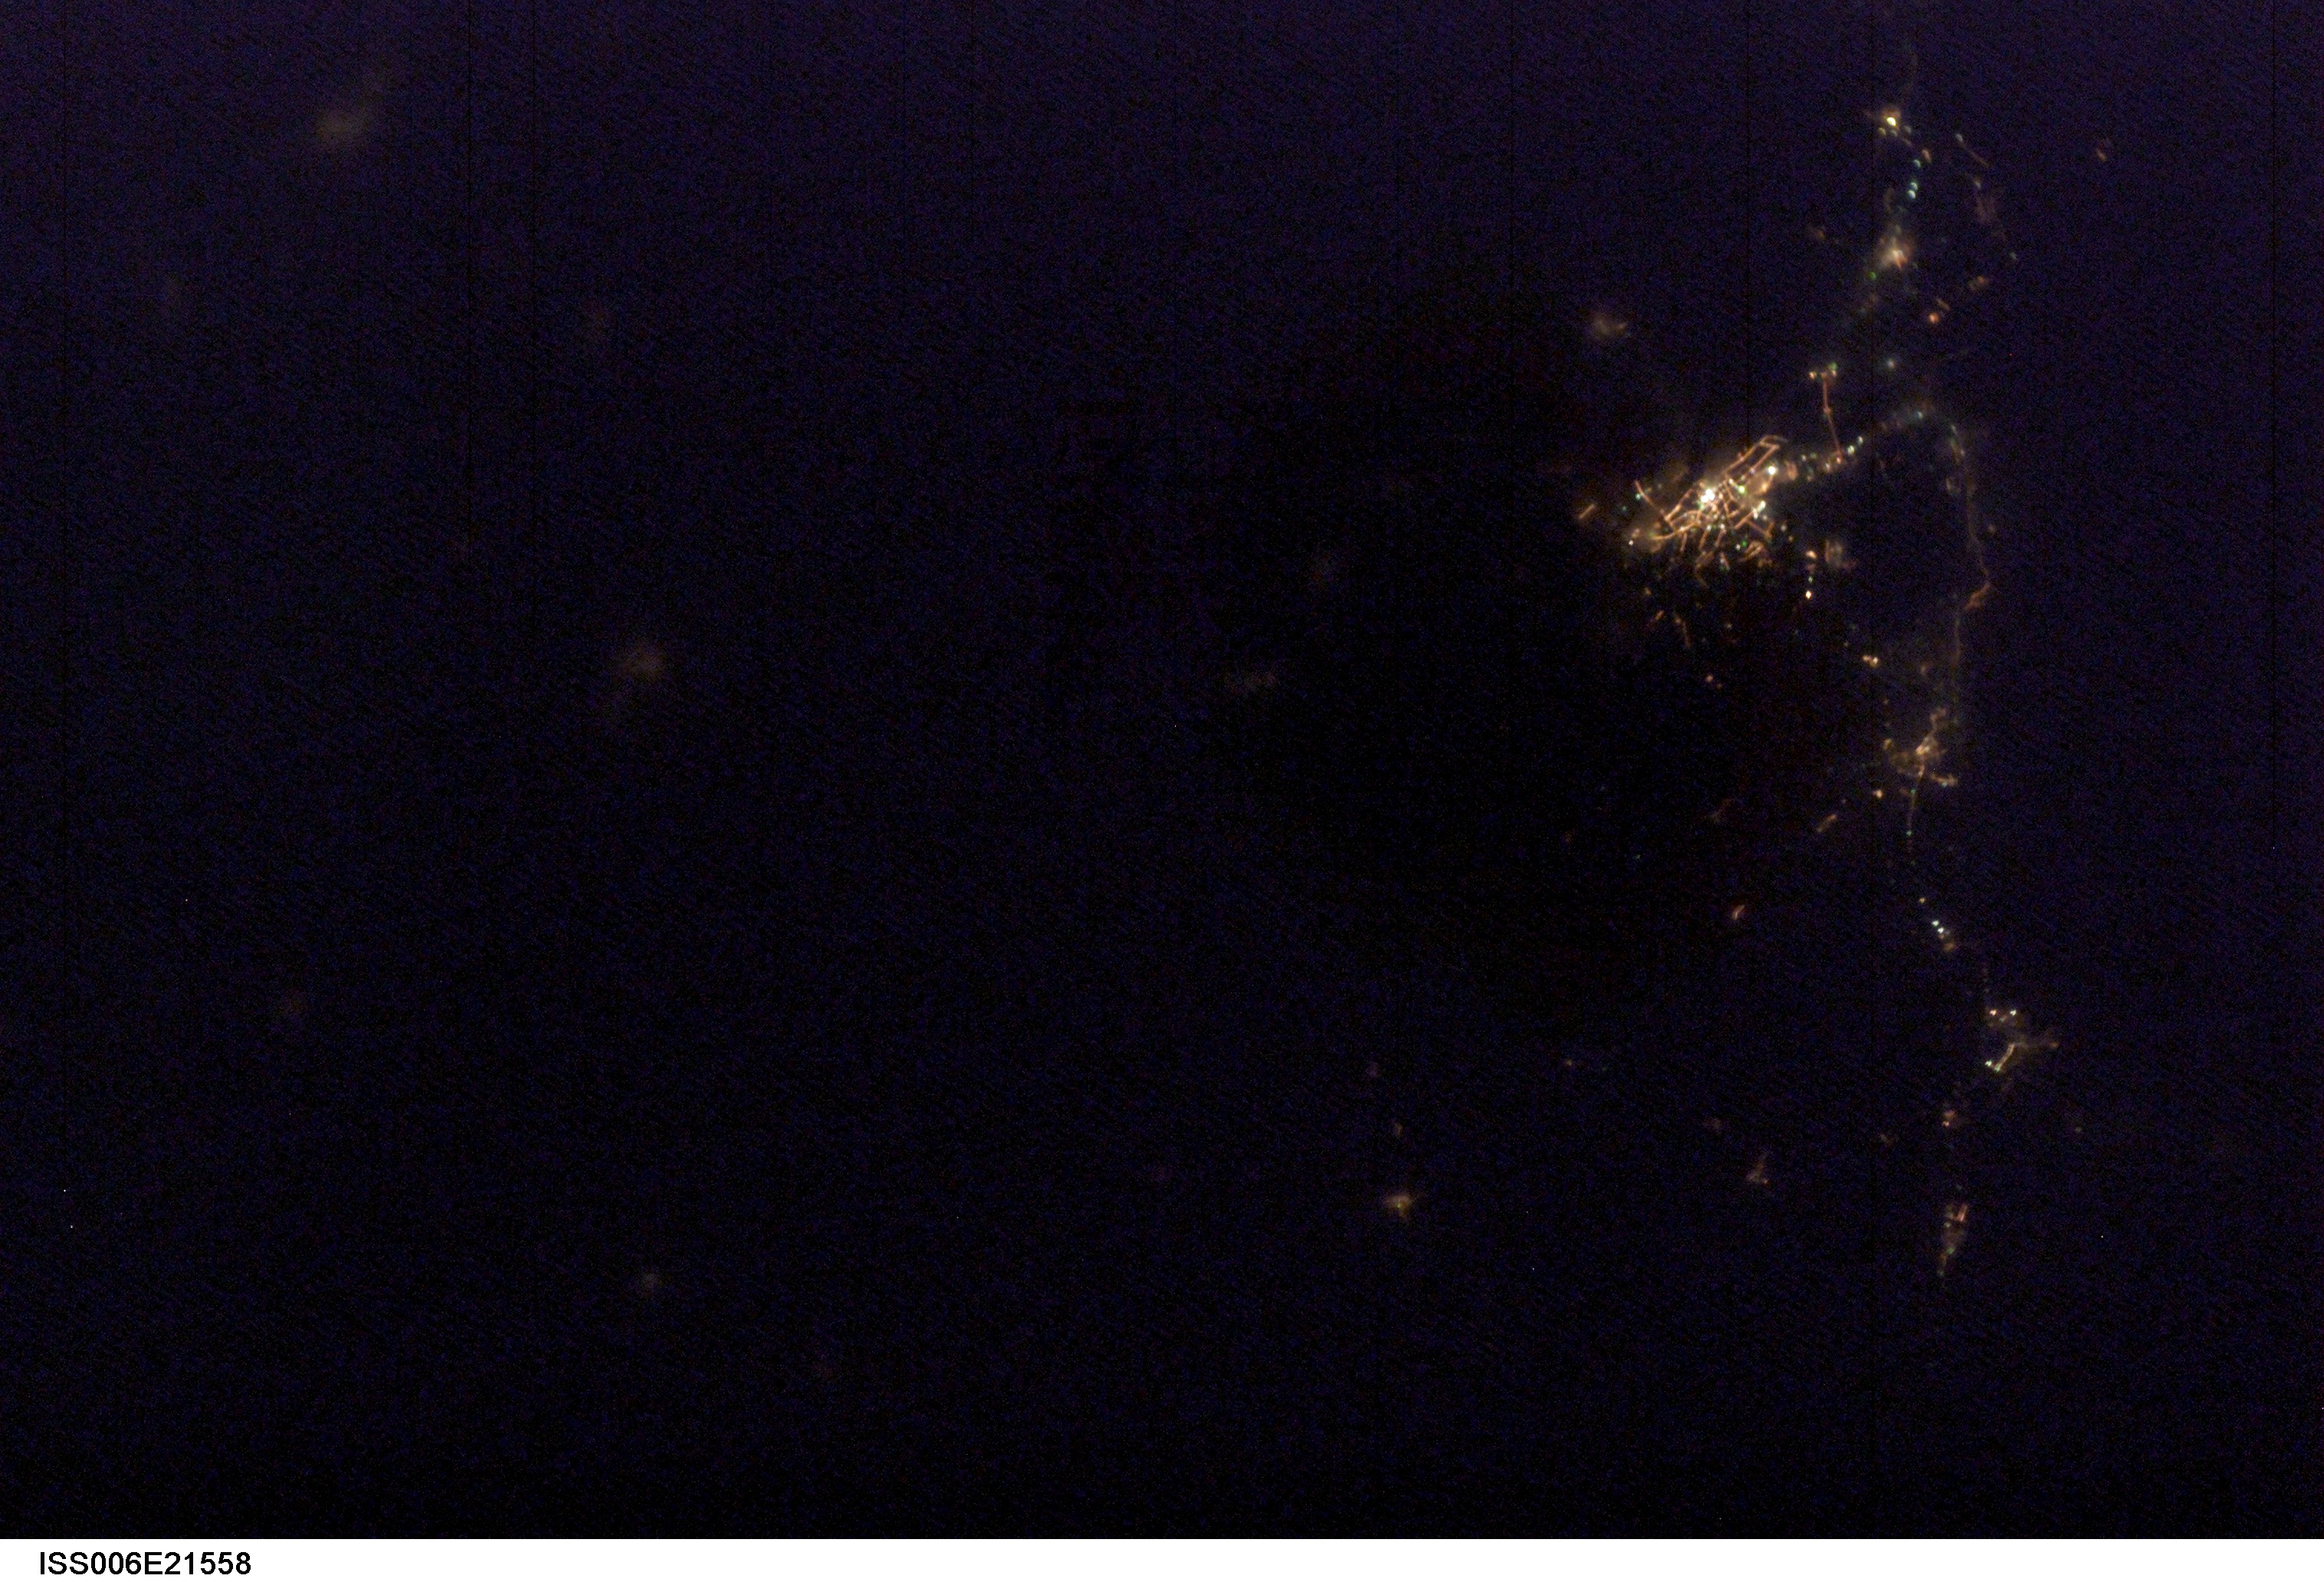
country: CHINA
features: DARK EARTHOBS
